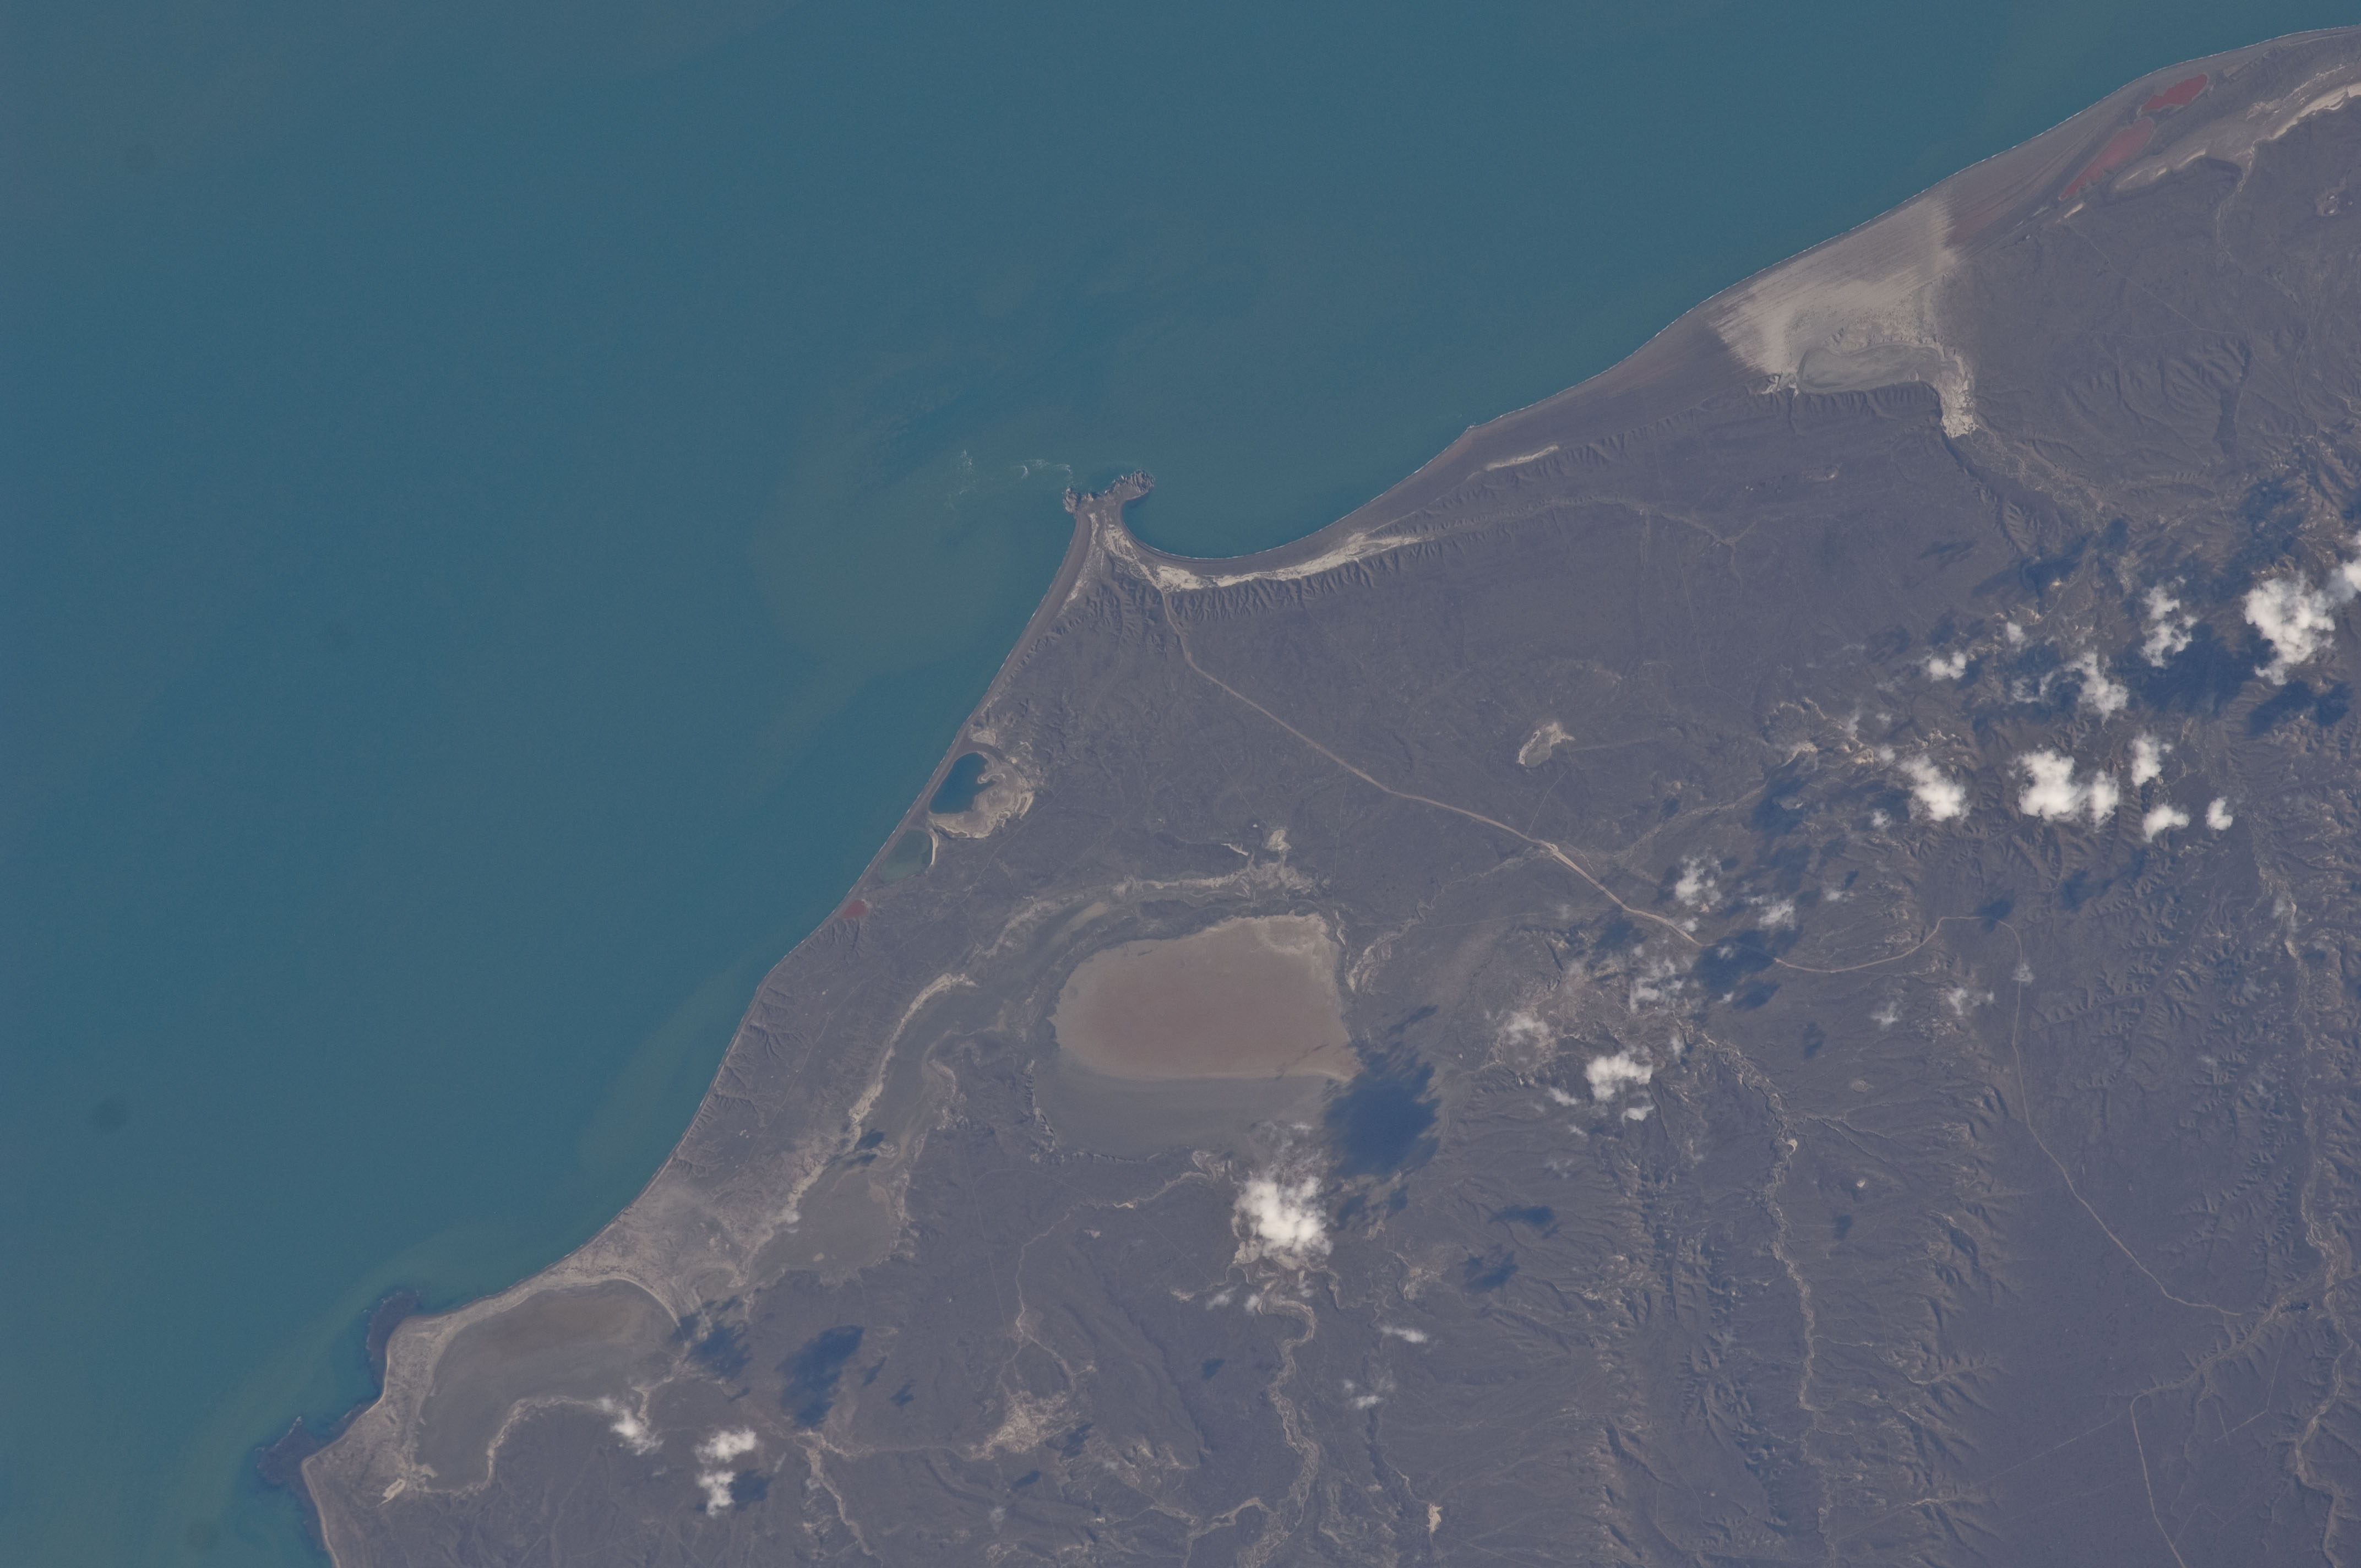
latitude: -47.2
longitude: -65.8
